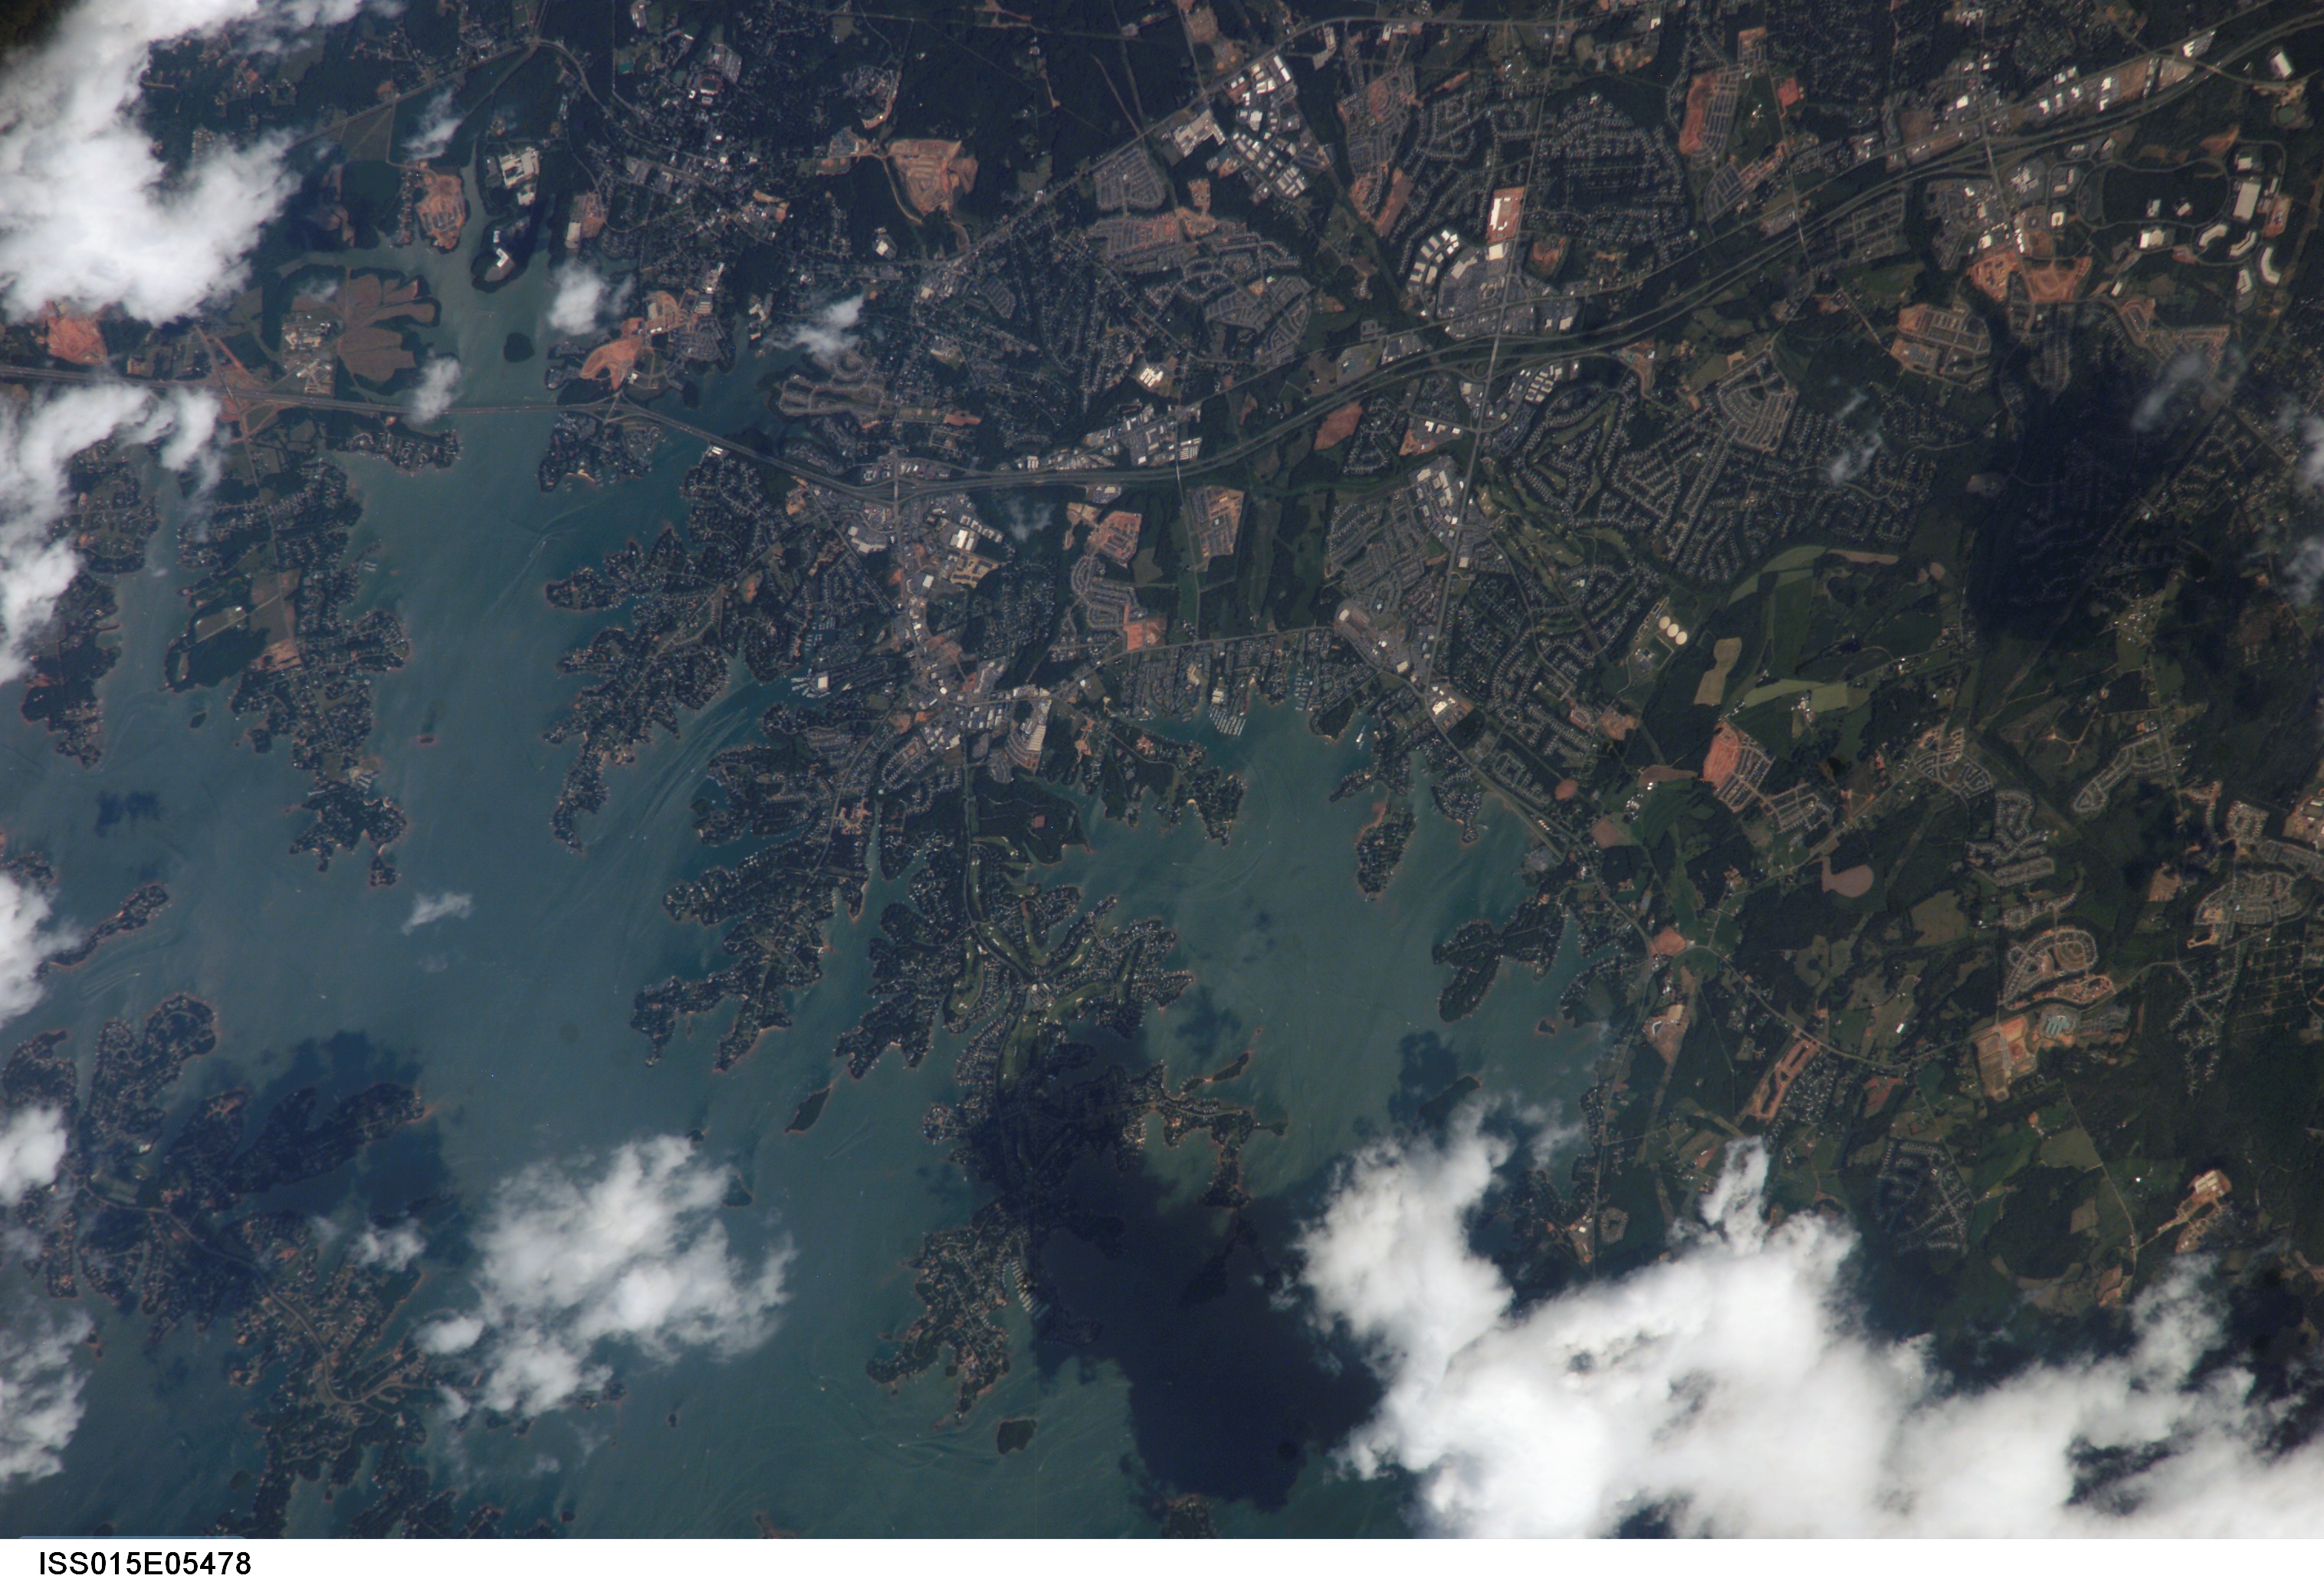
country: USA-NORTH CAROLINA
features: LAKE NORMAN, SMITHVILLE
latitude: 35.5
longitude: -80.9
